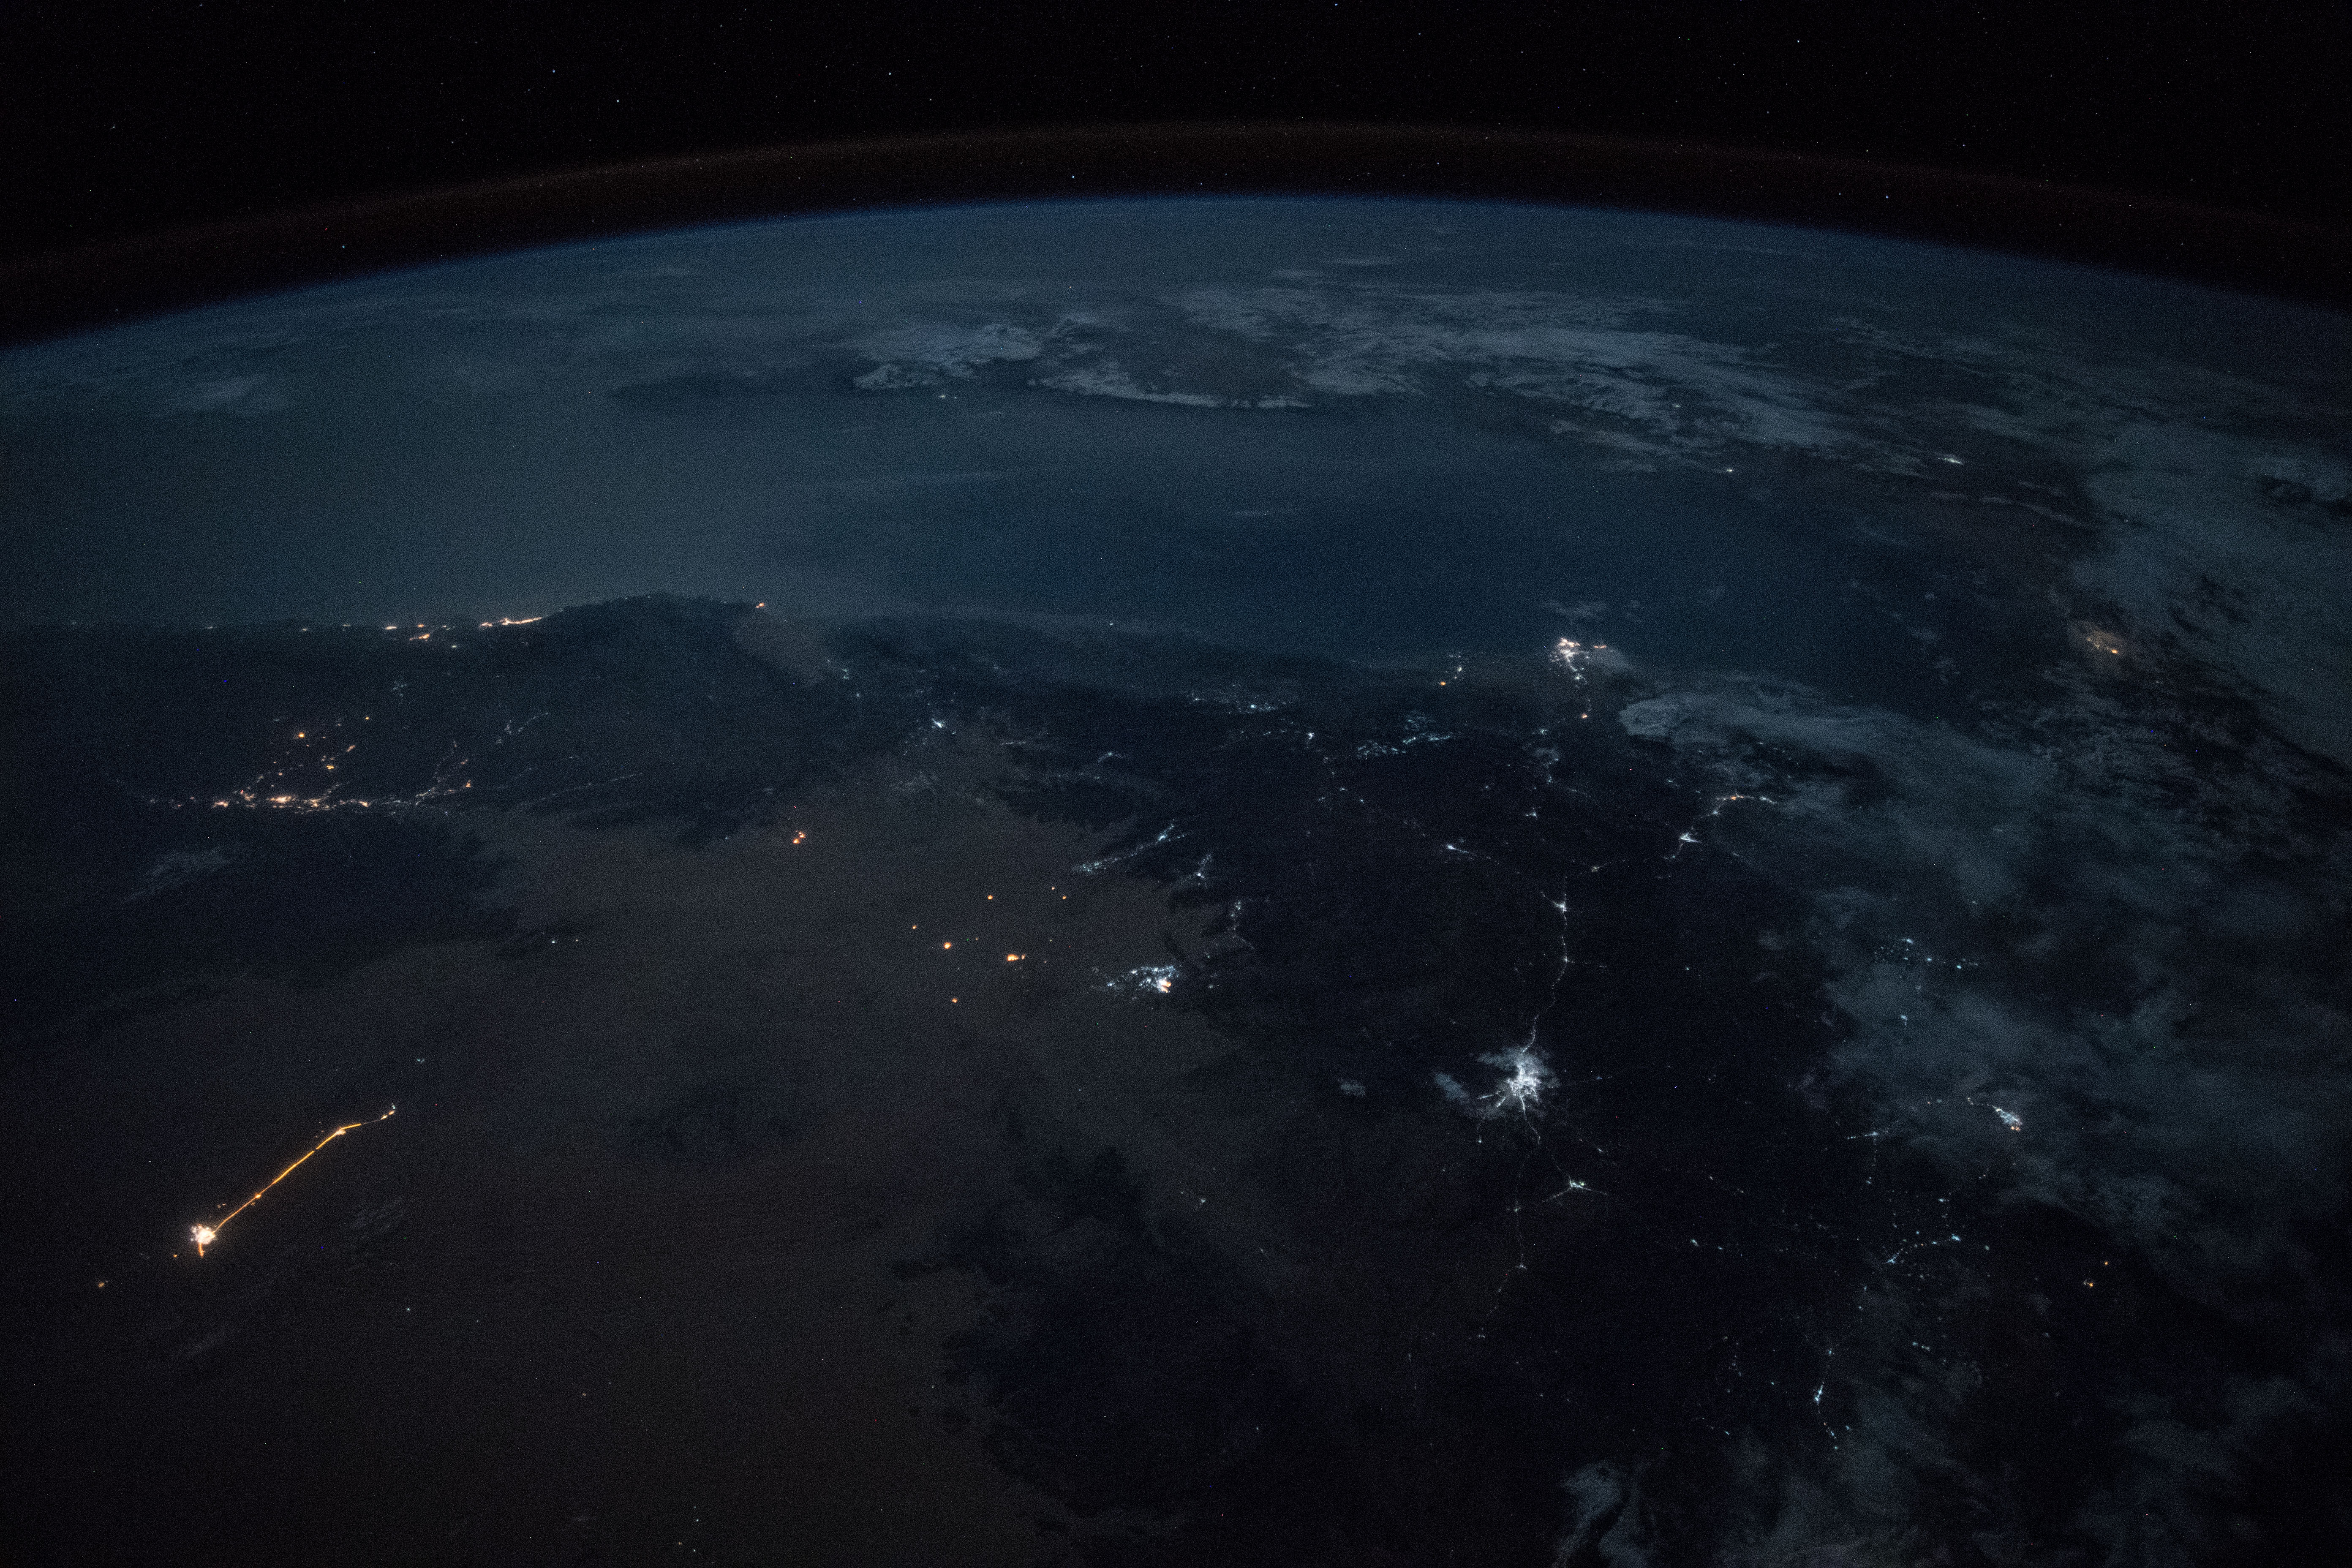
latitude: 14.5
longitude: 46.0
